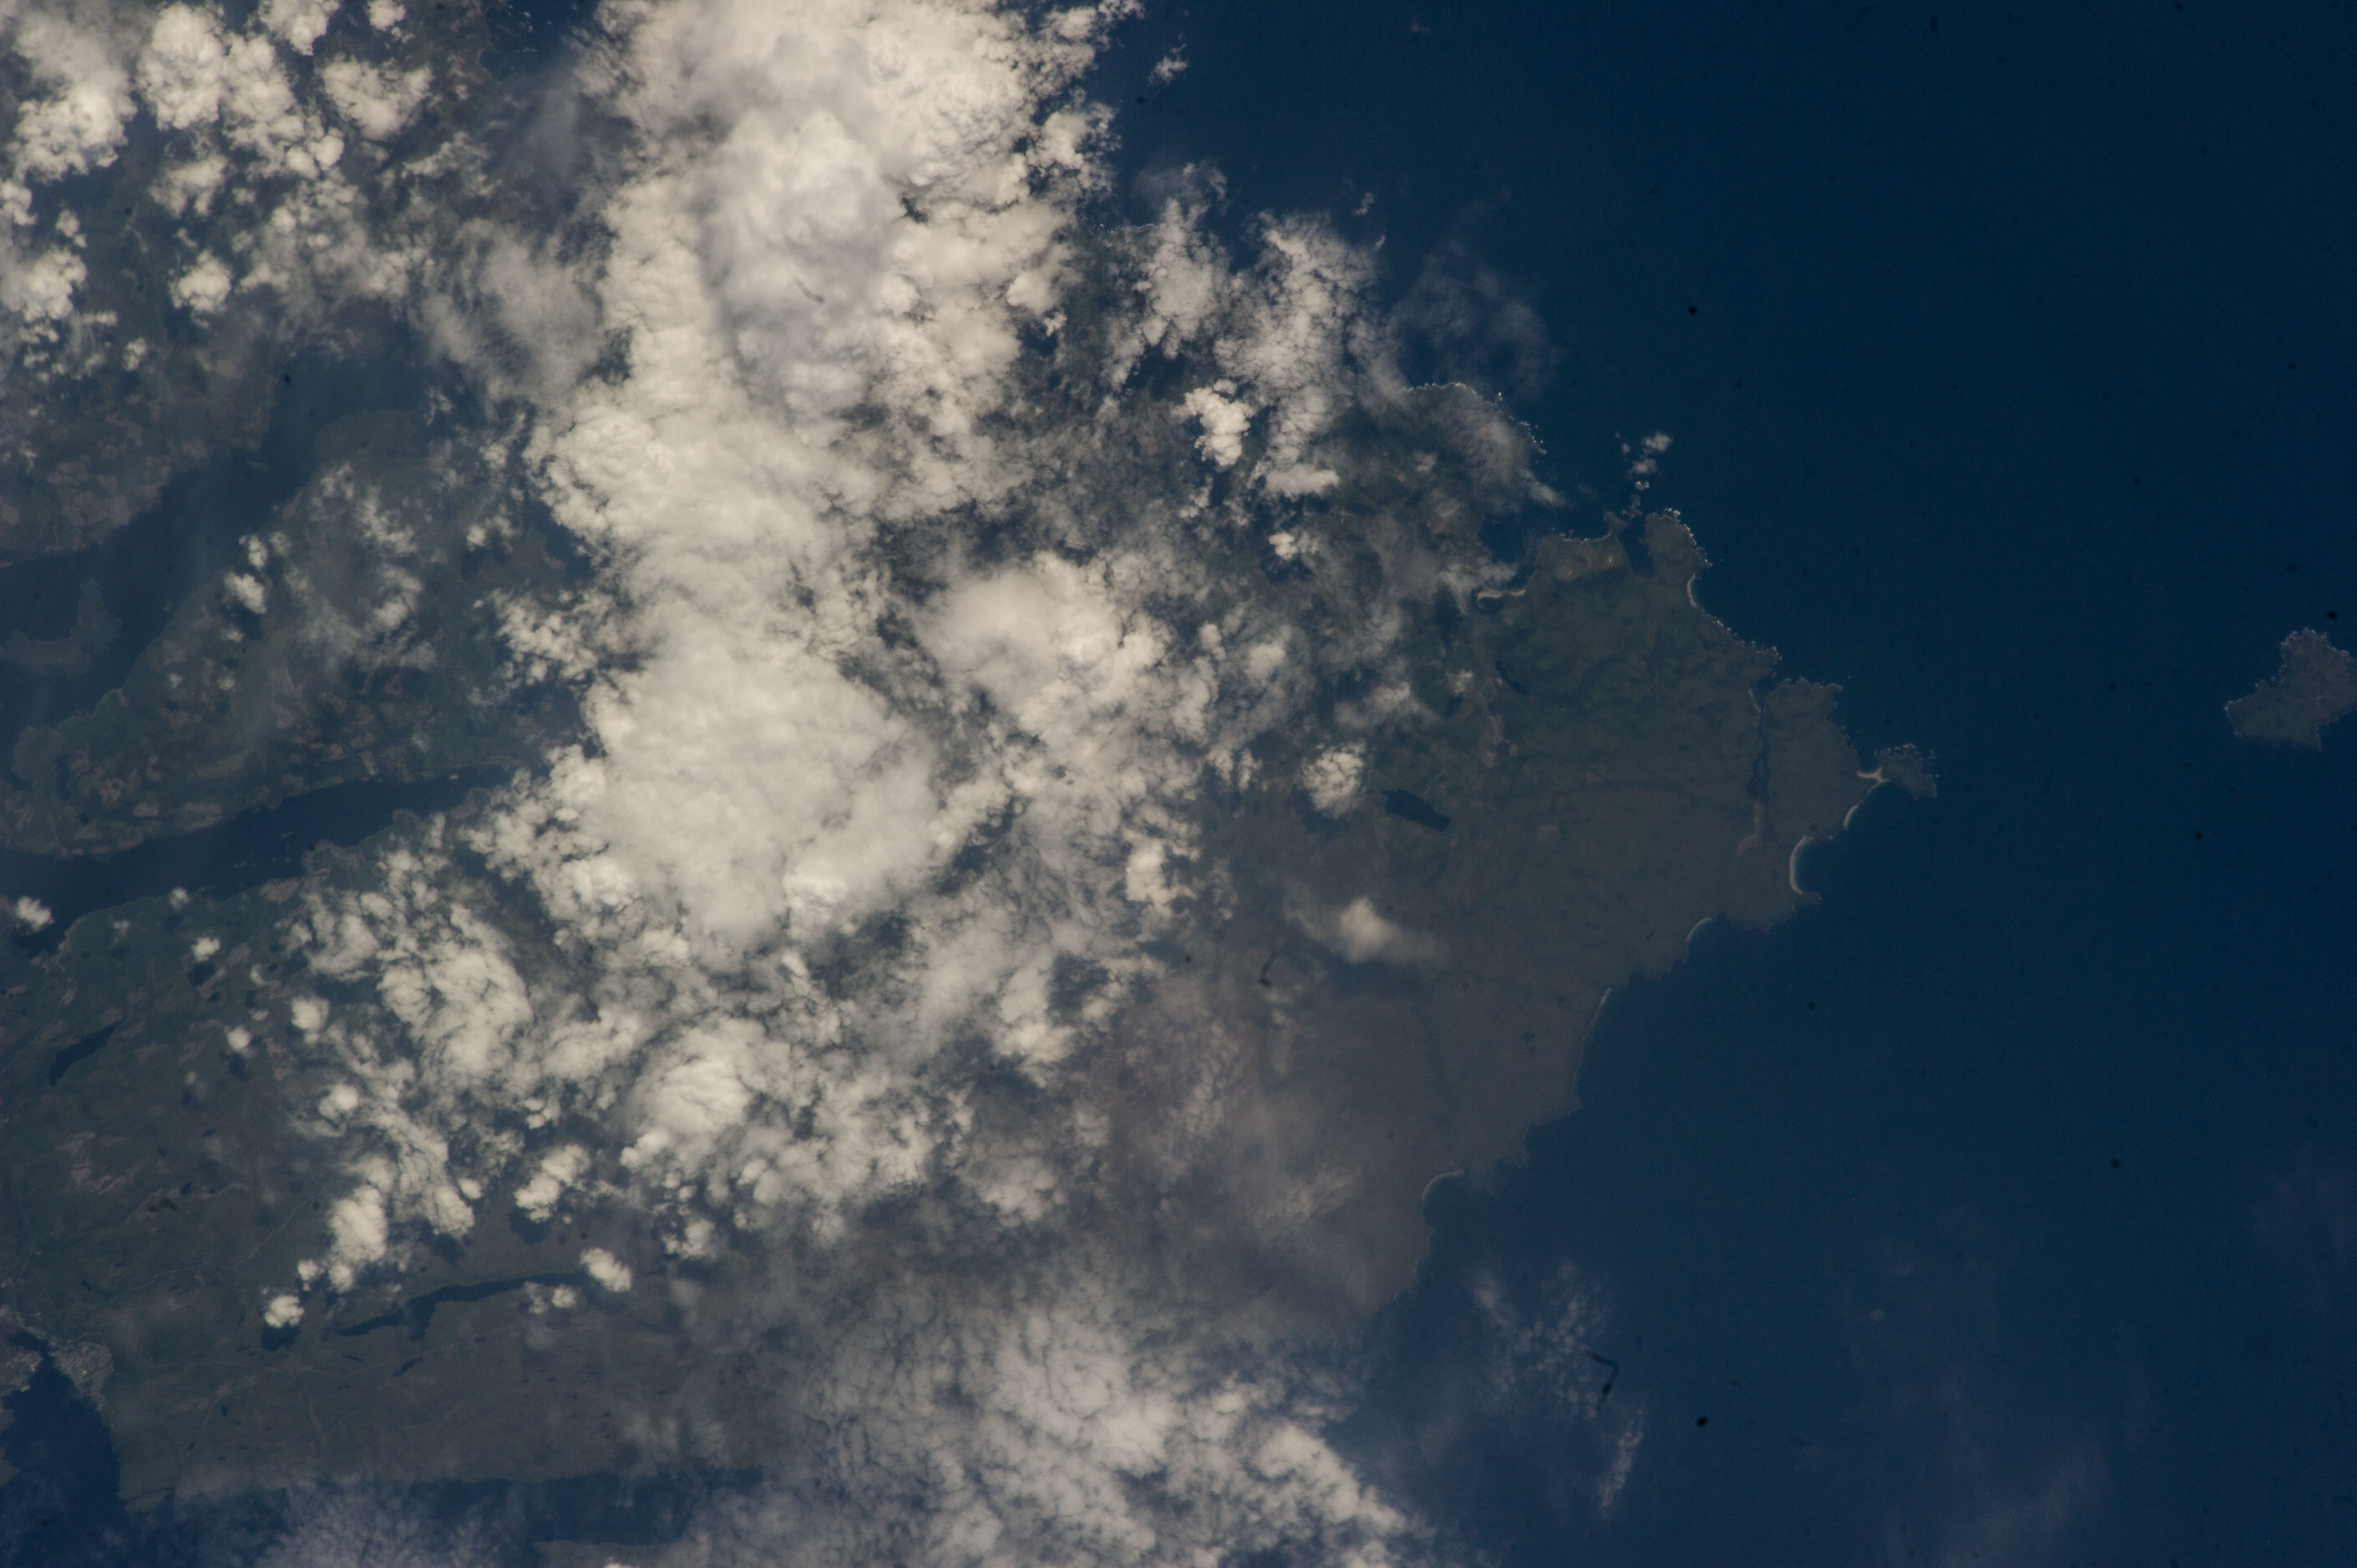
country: CANADA-BC
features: SAN JOSEF BAY, SCOTT ISLANDS, SARTINE ISLAND ECOLOGICAL RESERVE, CAPE SCOTT PROVINCIAL PARK
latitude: 50.7
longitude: -128.1
